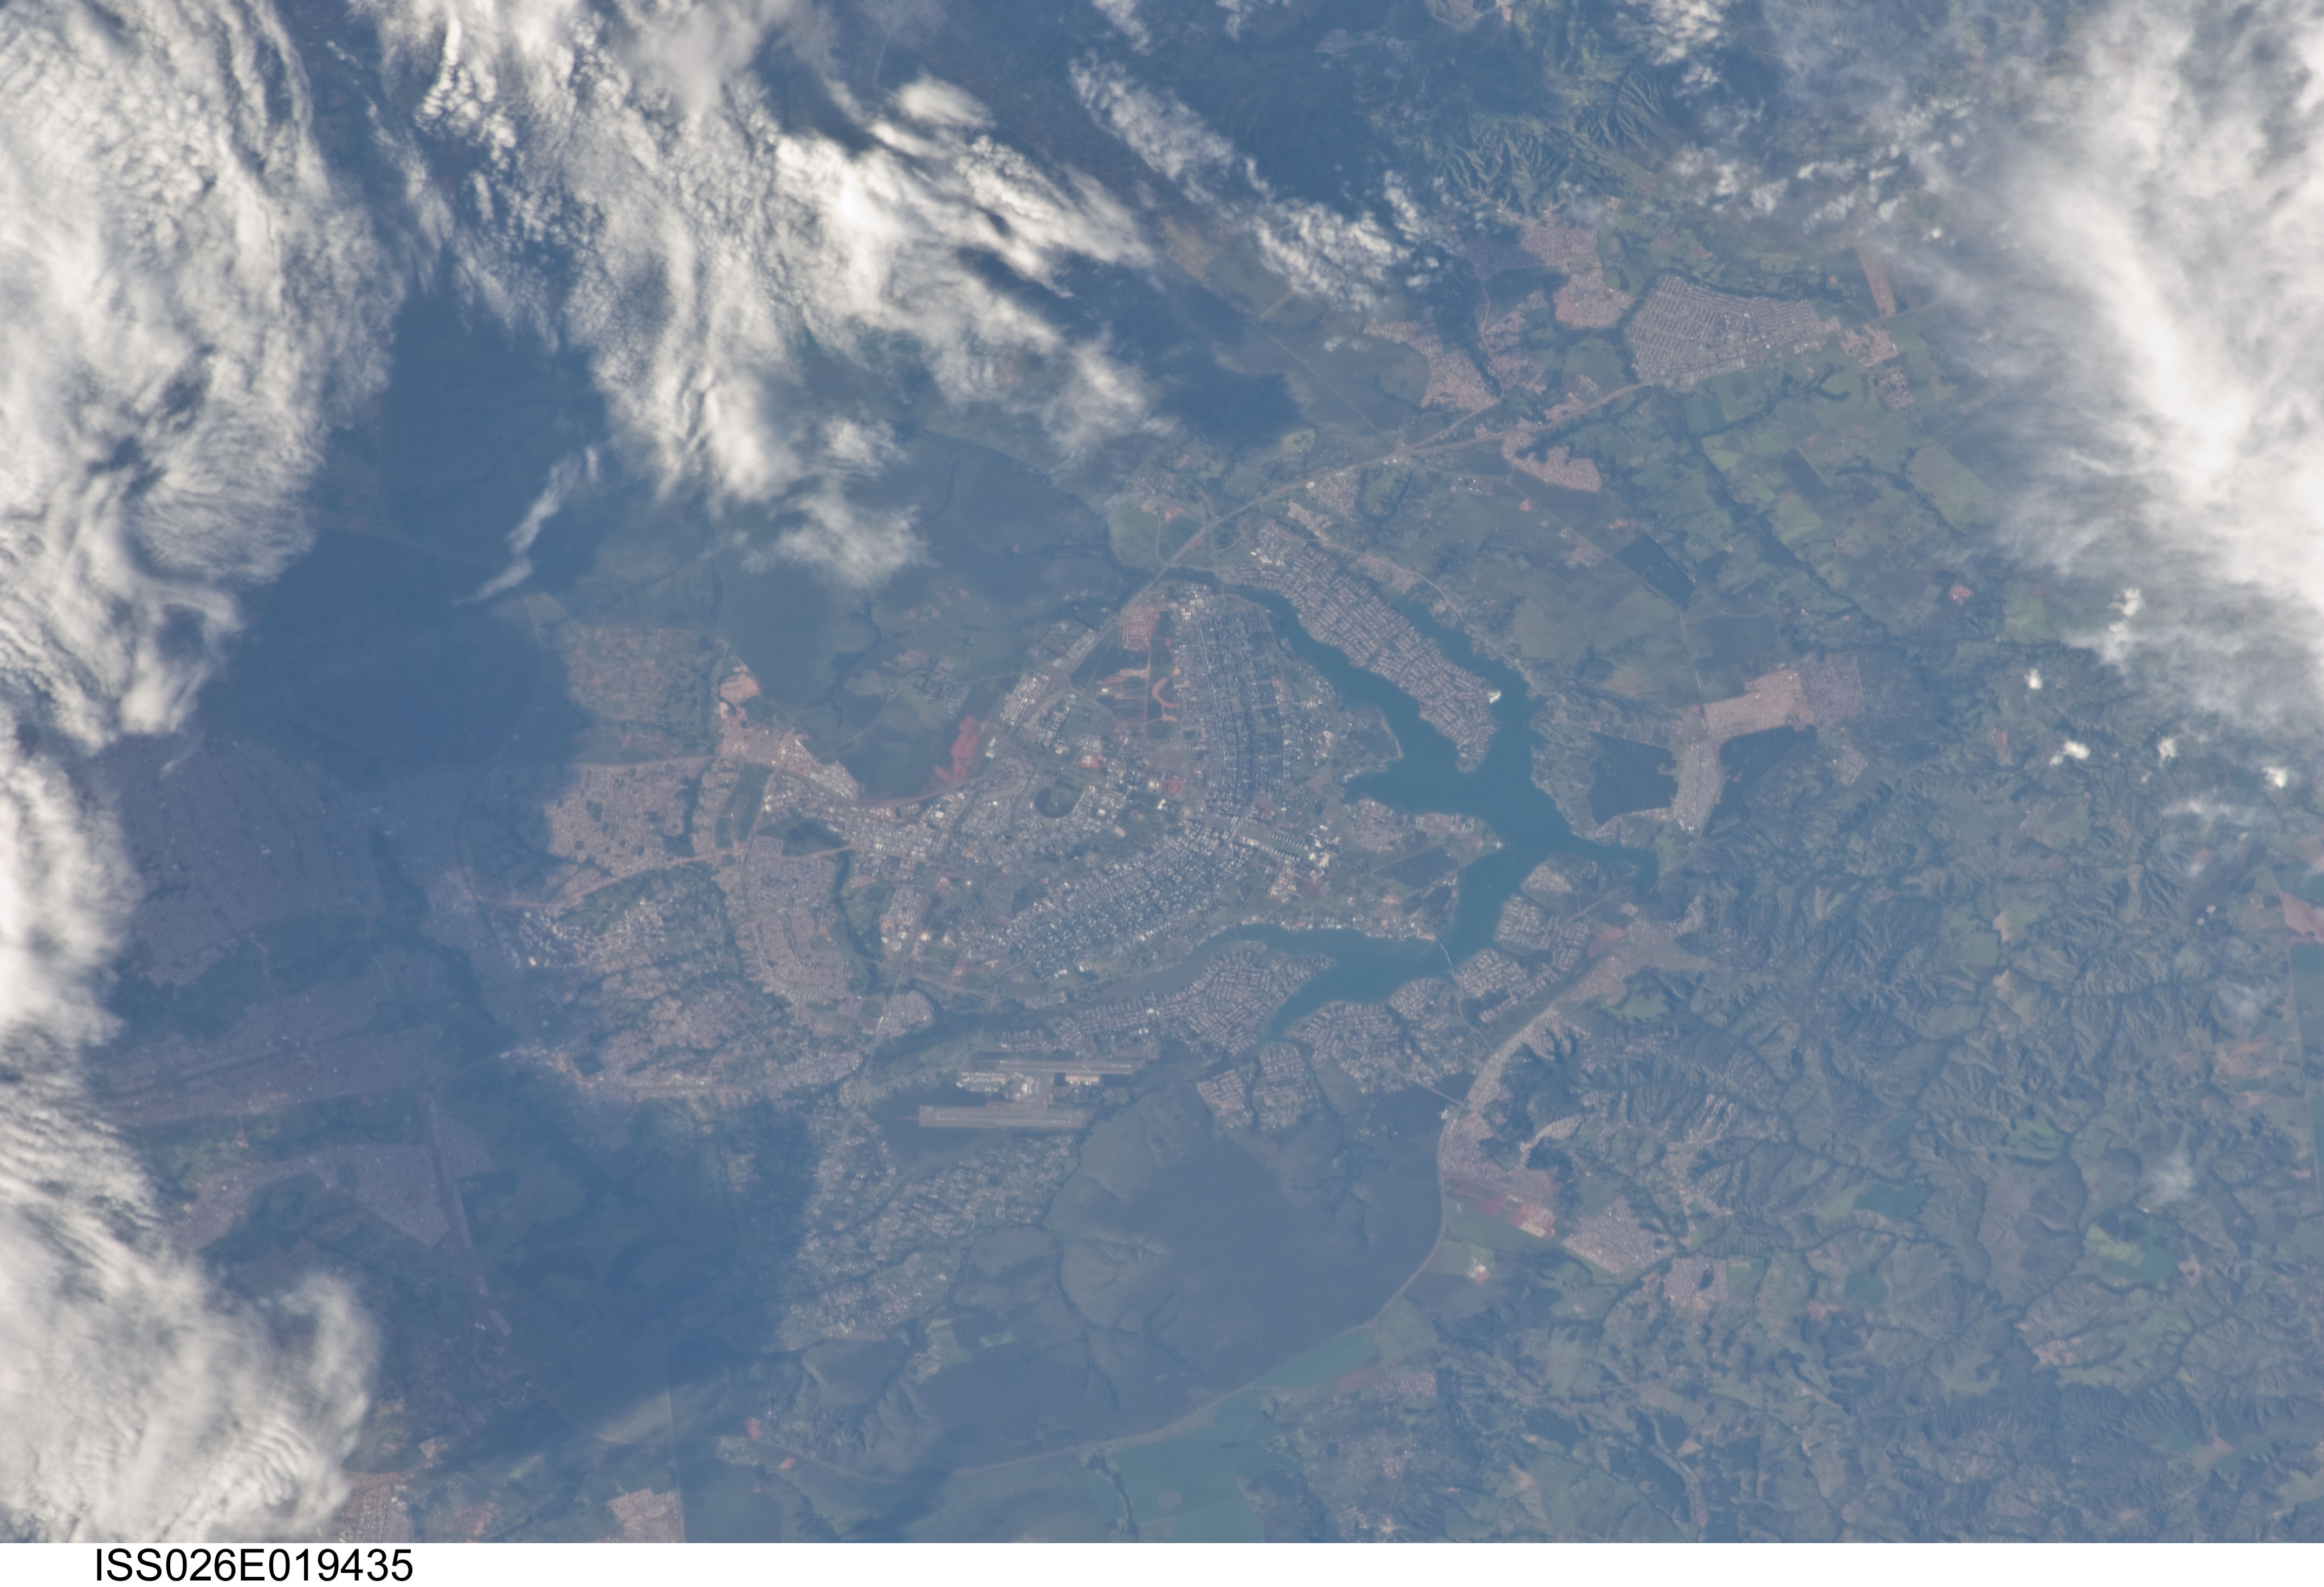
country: BRAZIL
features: BRASILIA, LAGO NORTE, AIRPORT
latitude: -15.8
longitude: -47.9
